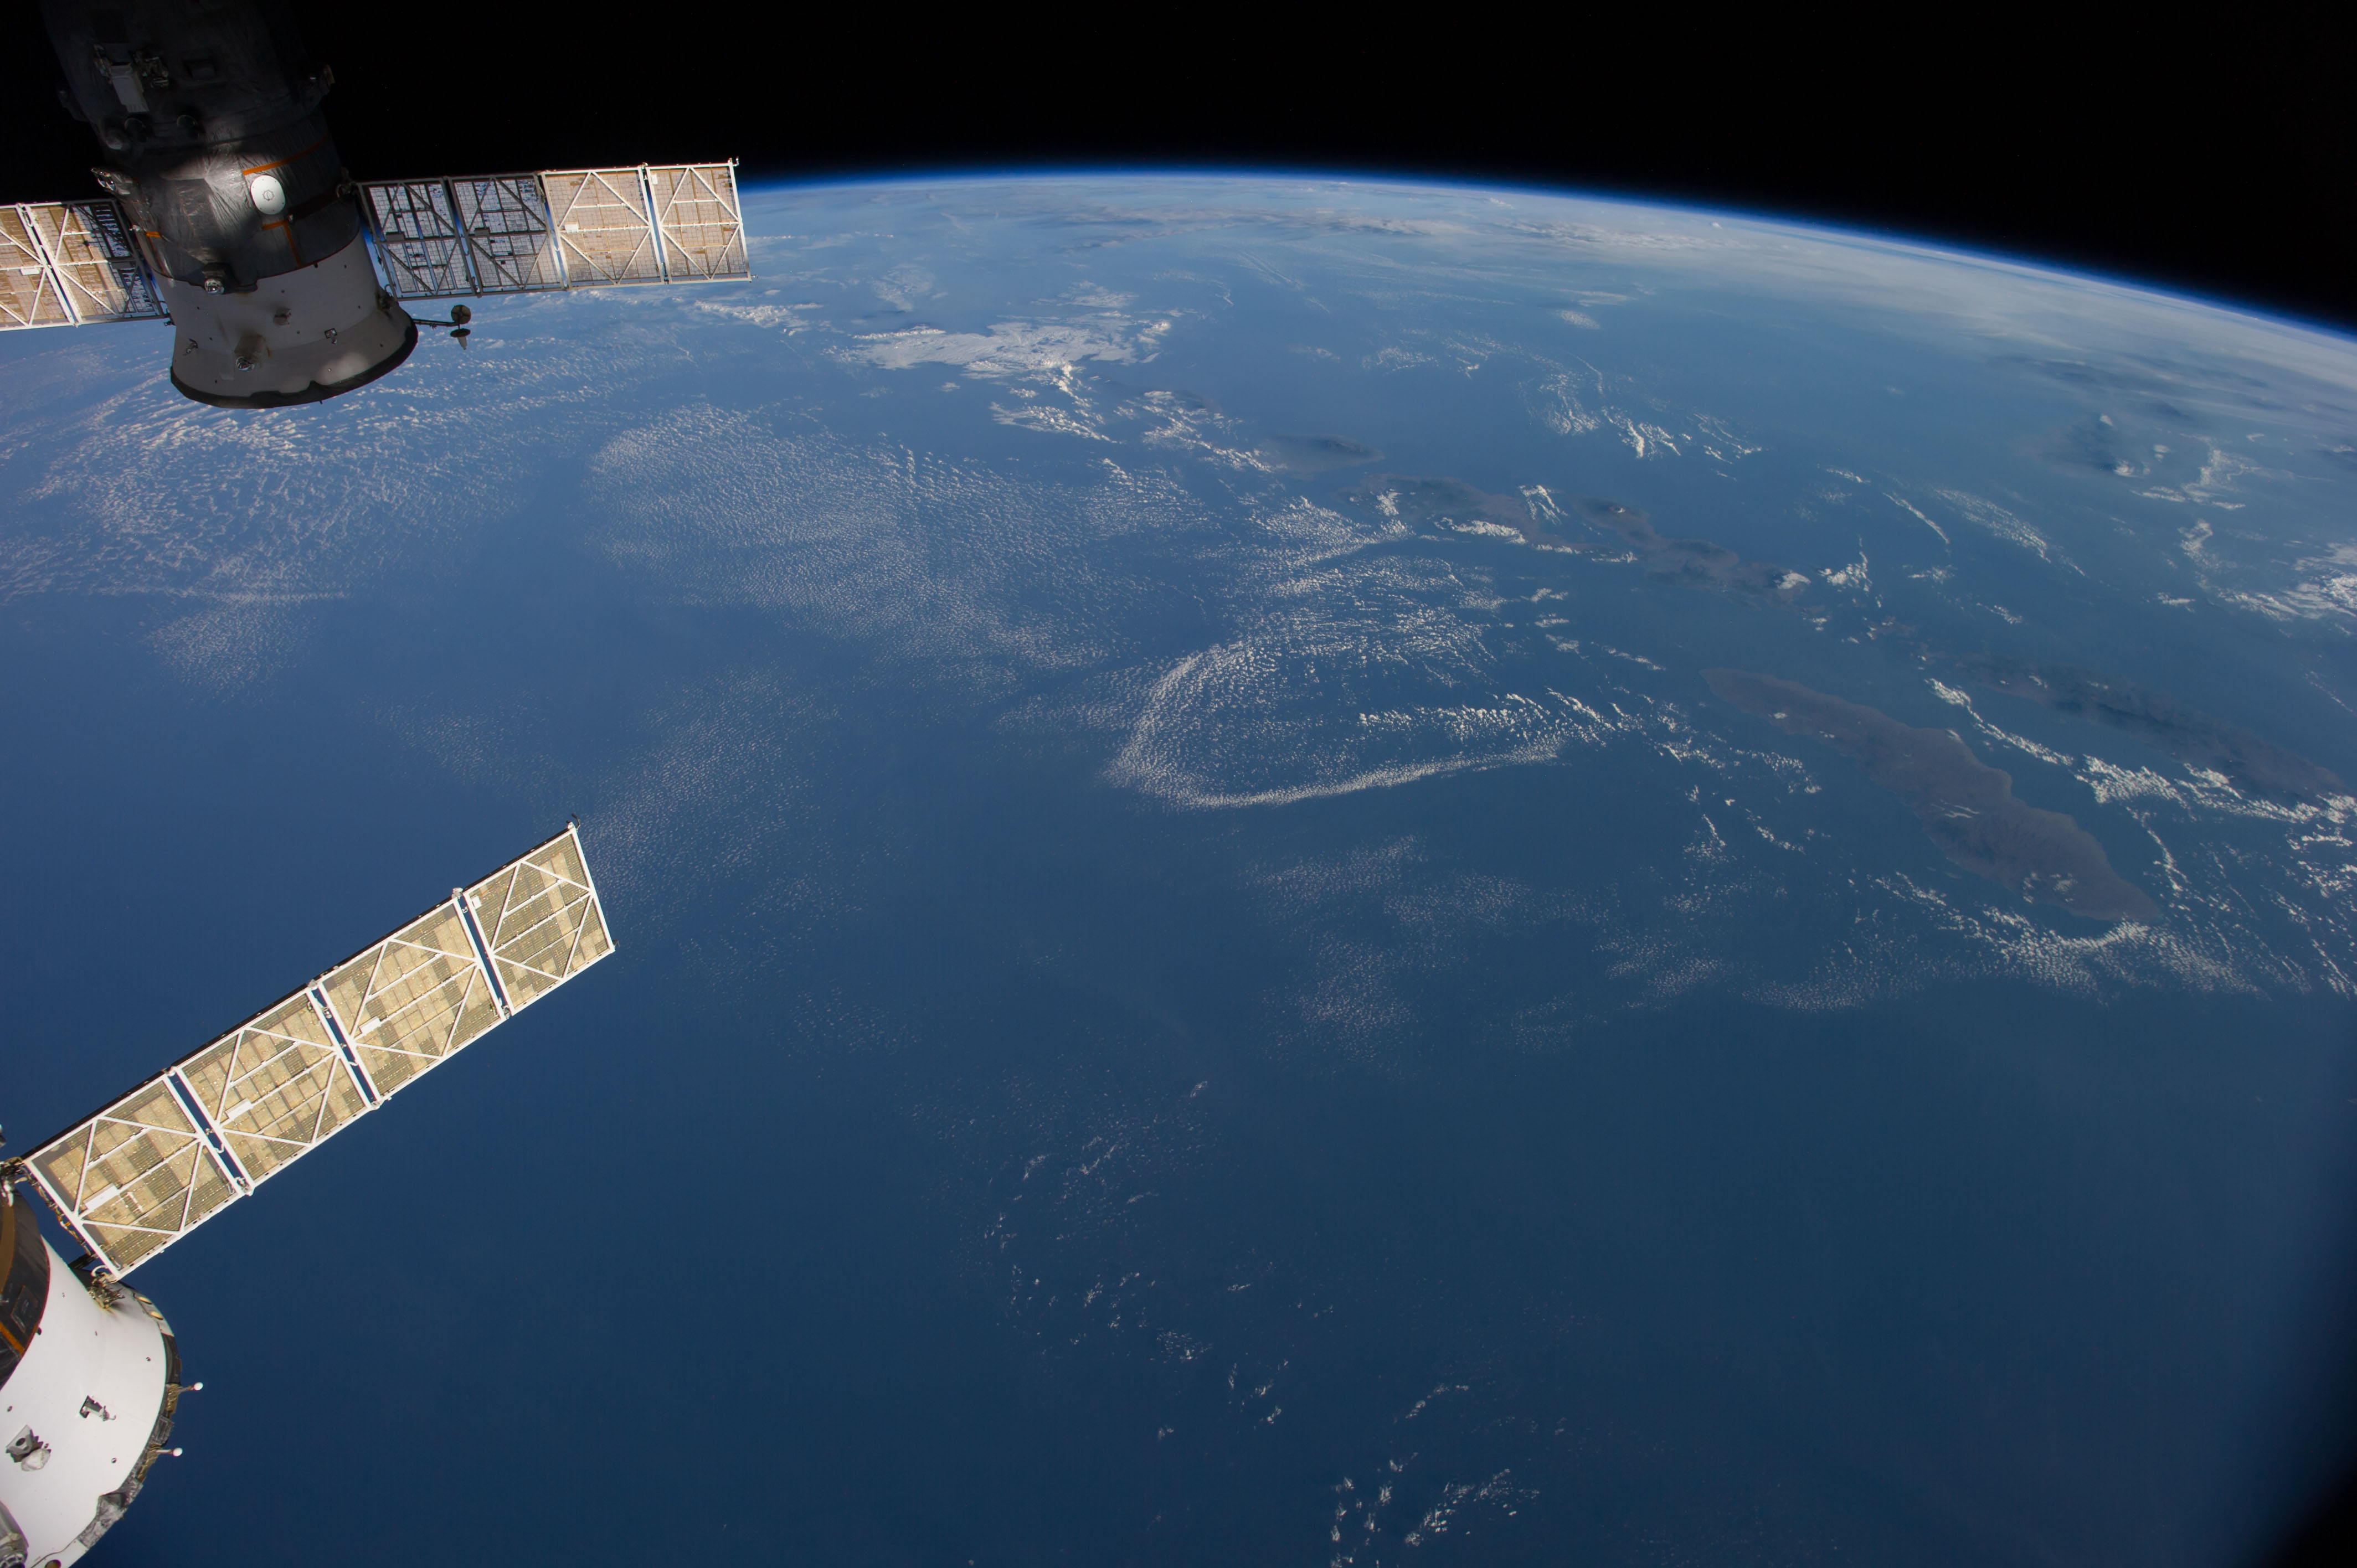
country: AUSTRALIA-WA
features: JAVA S., BALI S., FLORES S., W. NUSA TENGGARA, ATMOSPHERIC LIMB
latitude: -11.5
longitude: 116.5
